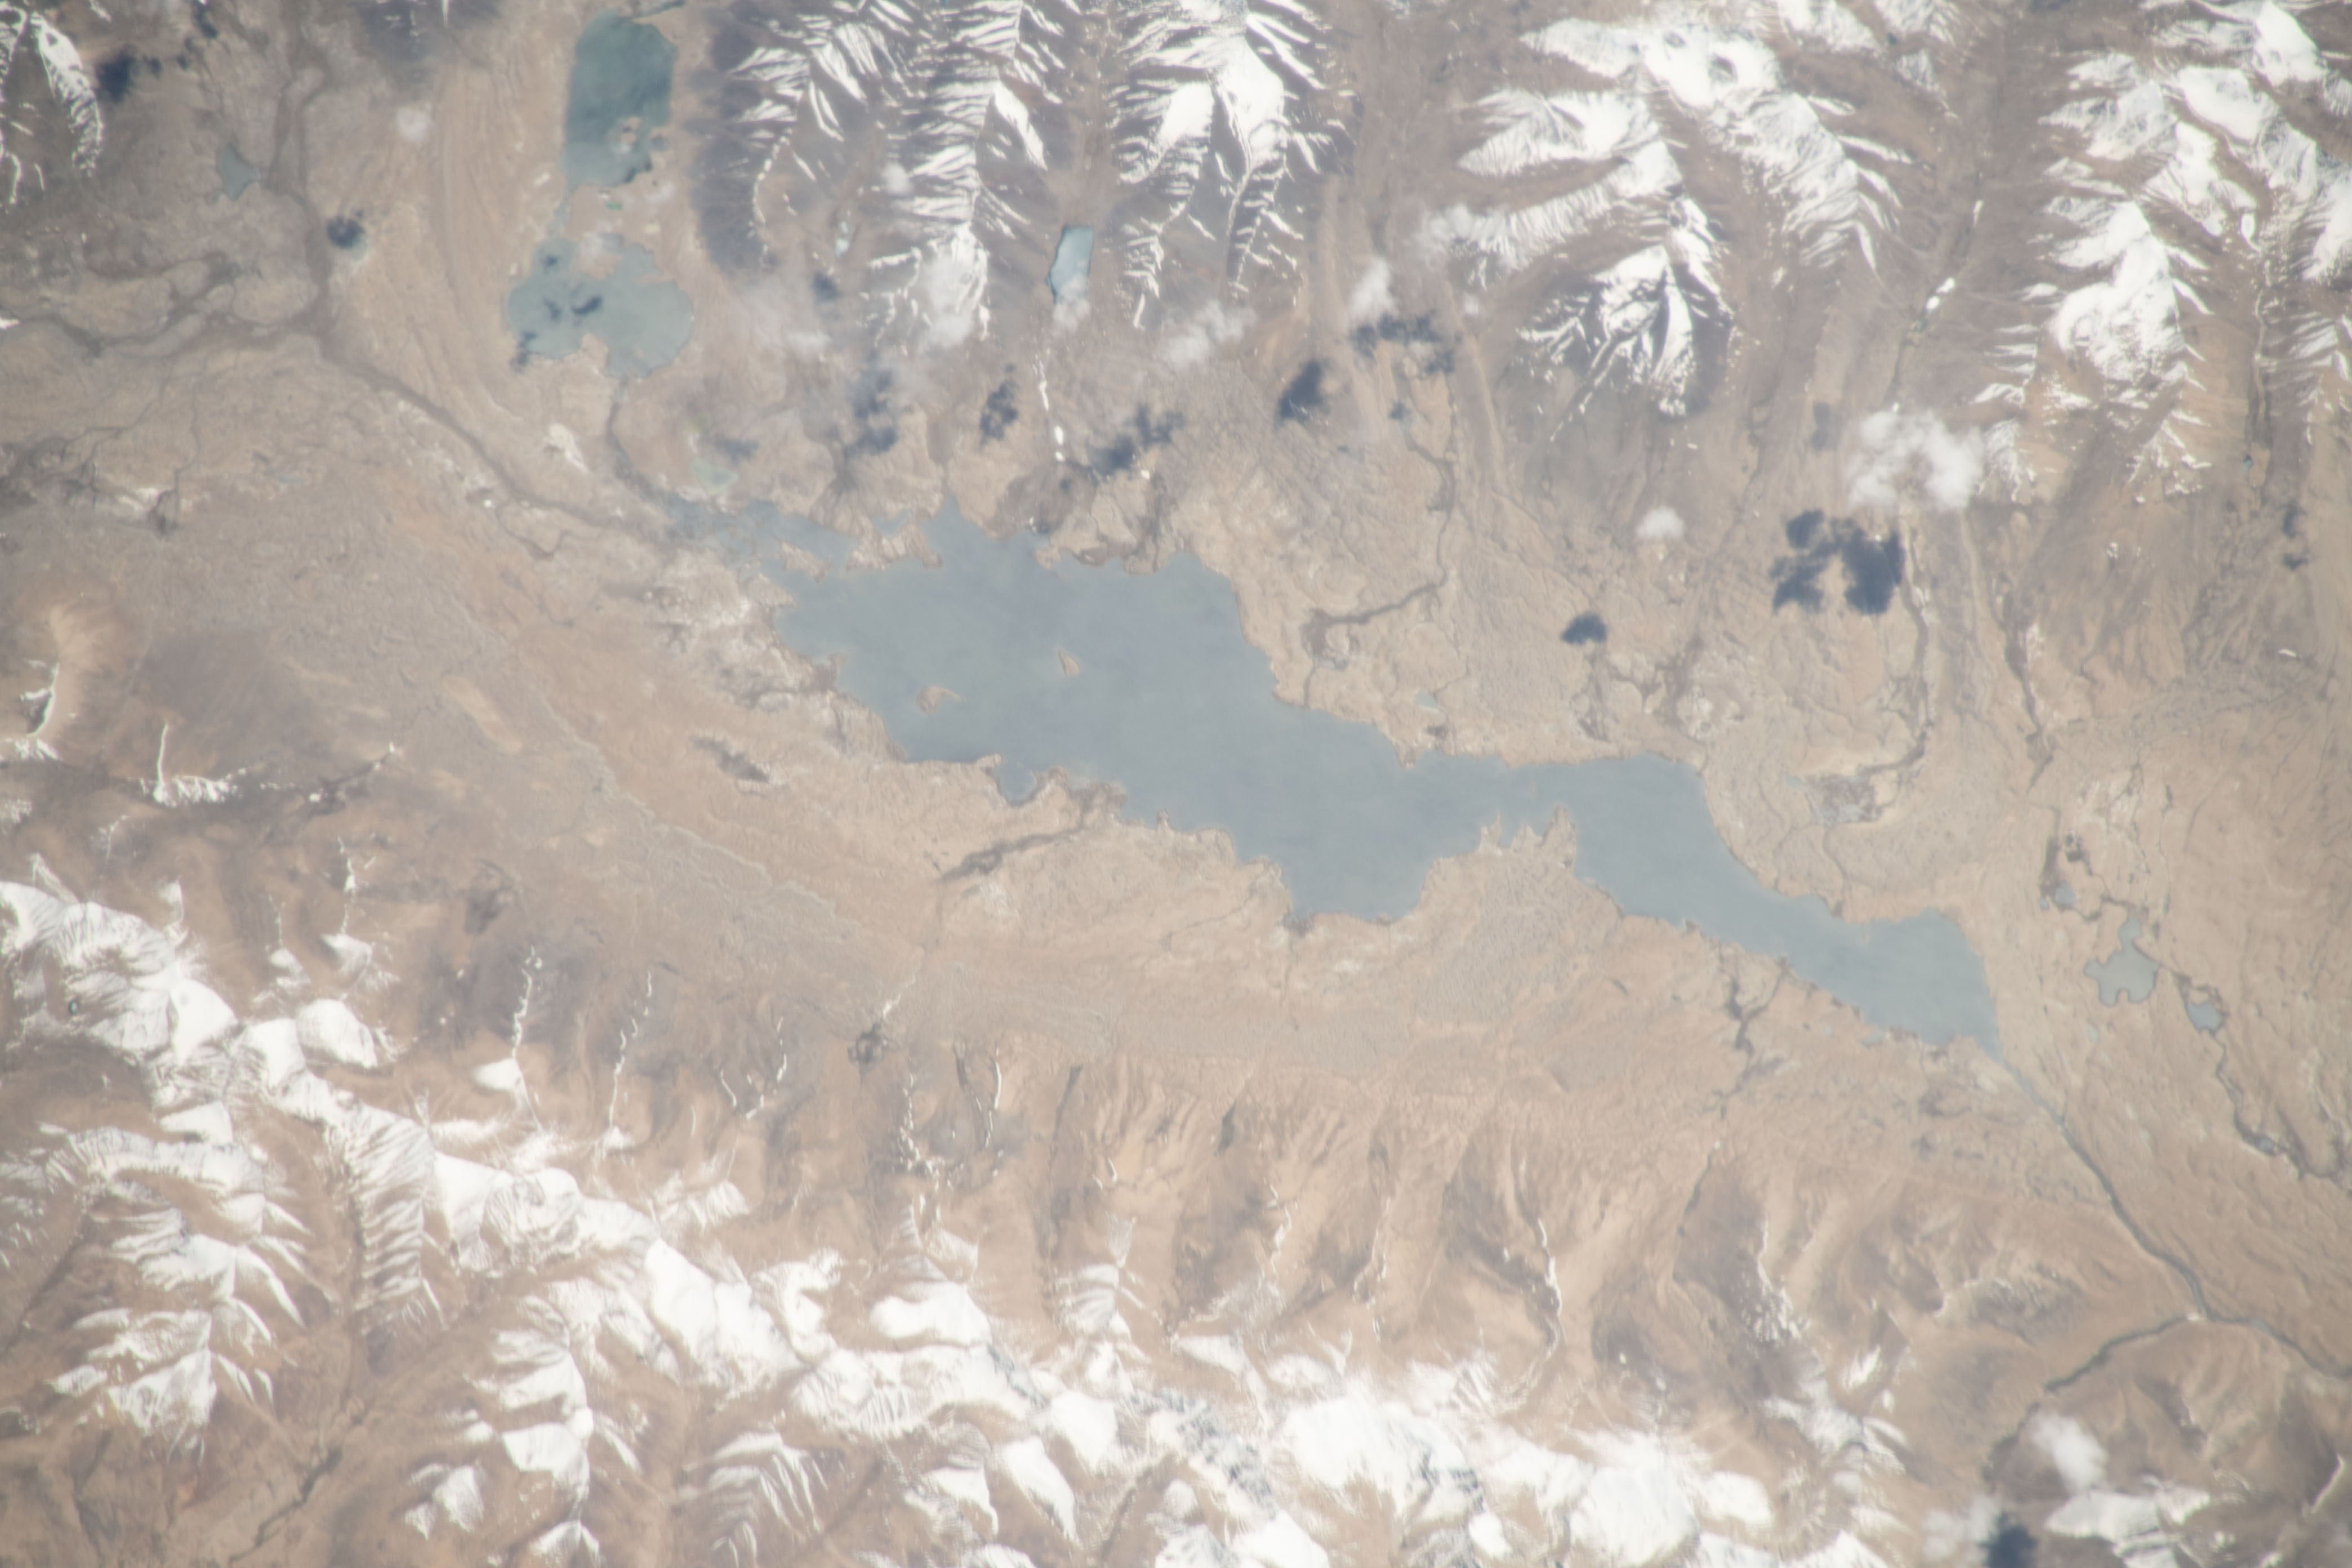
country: TAJIKISTAN
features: LAKE ZORKUL
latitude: 37.5
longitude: 73.7
